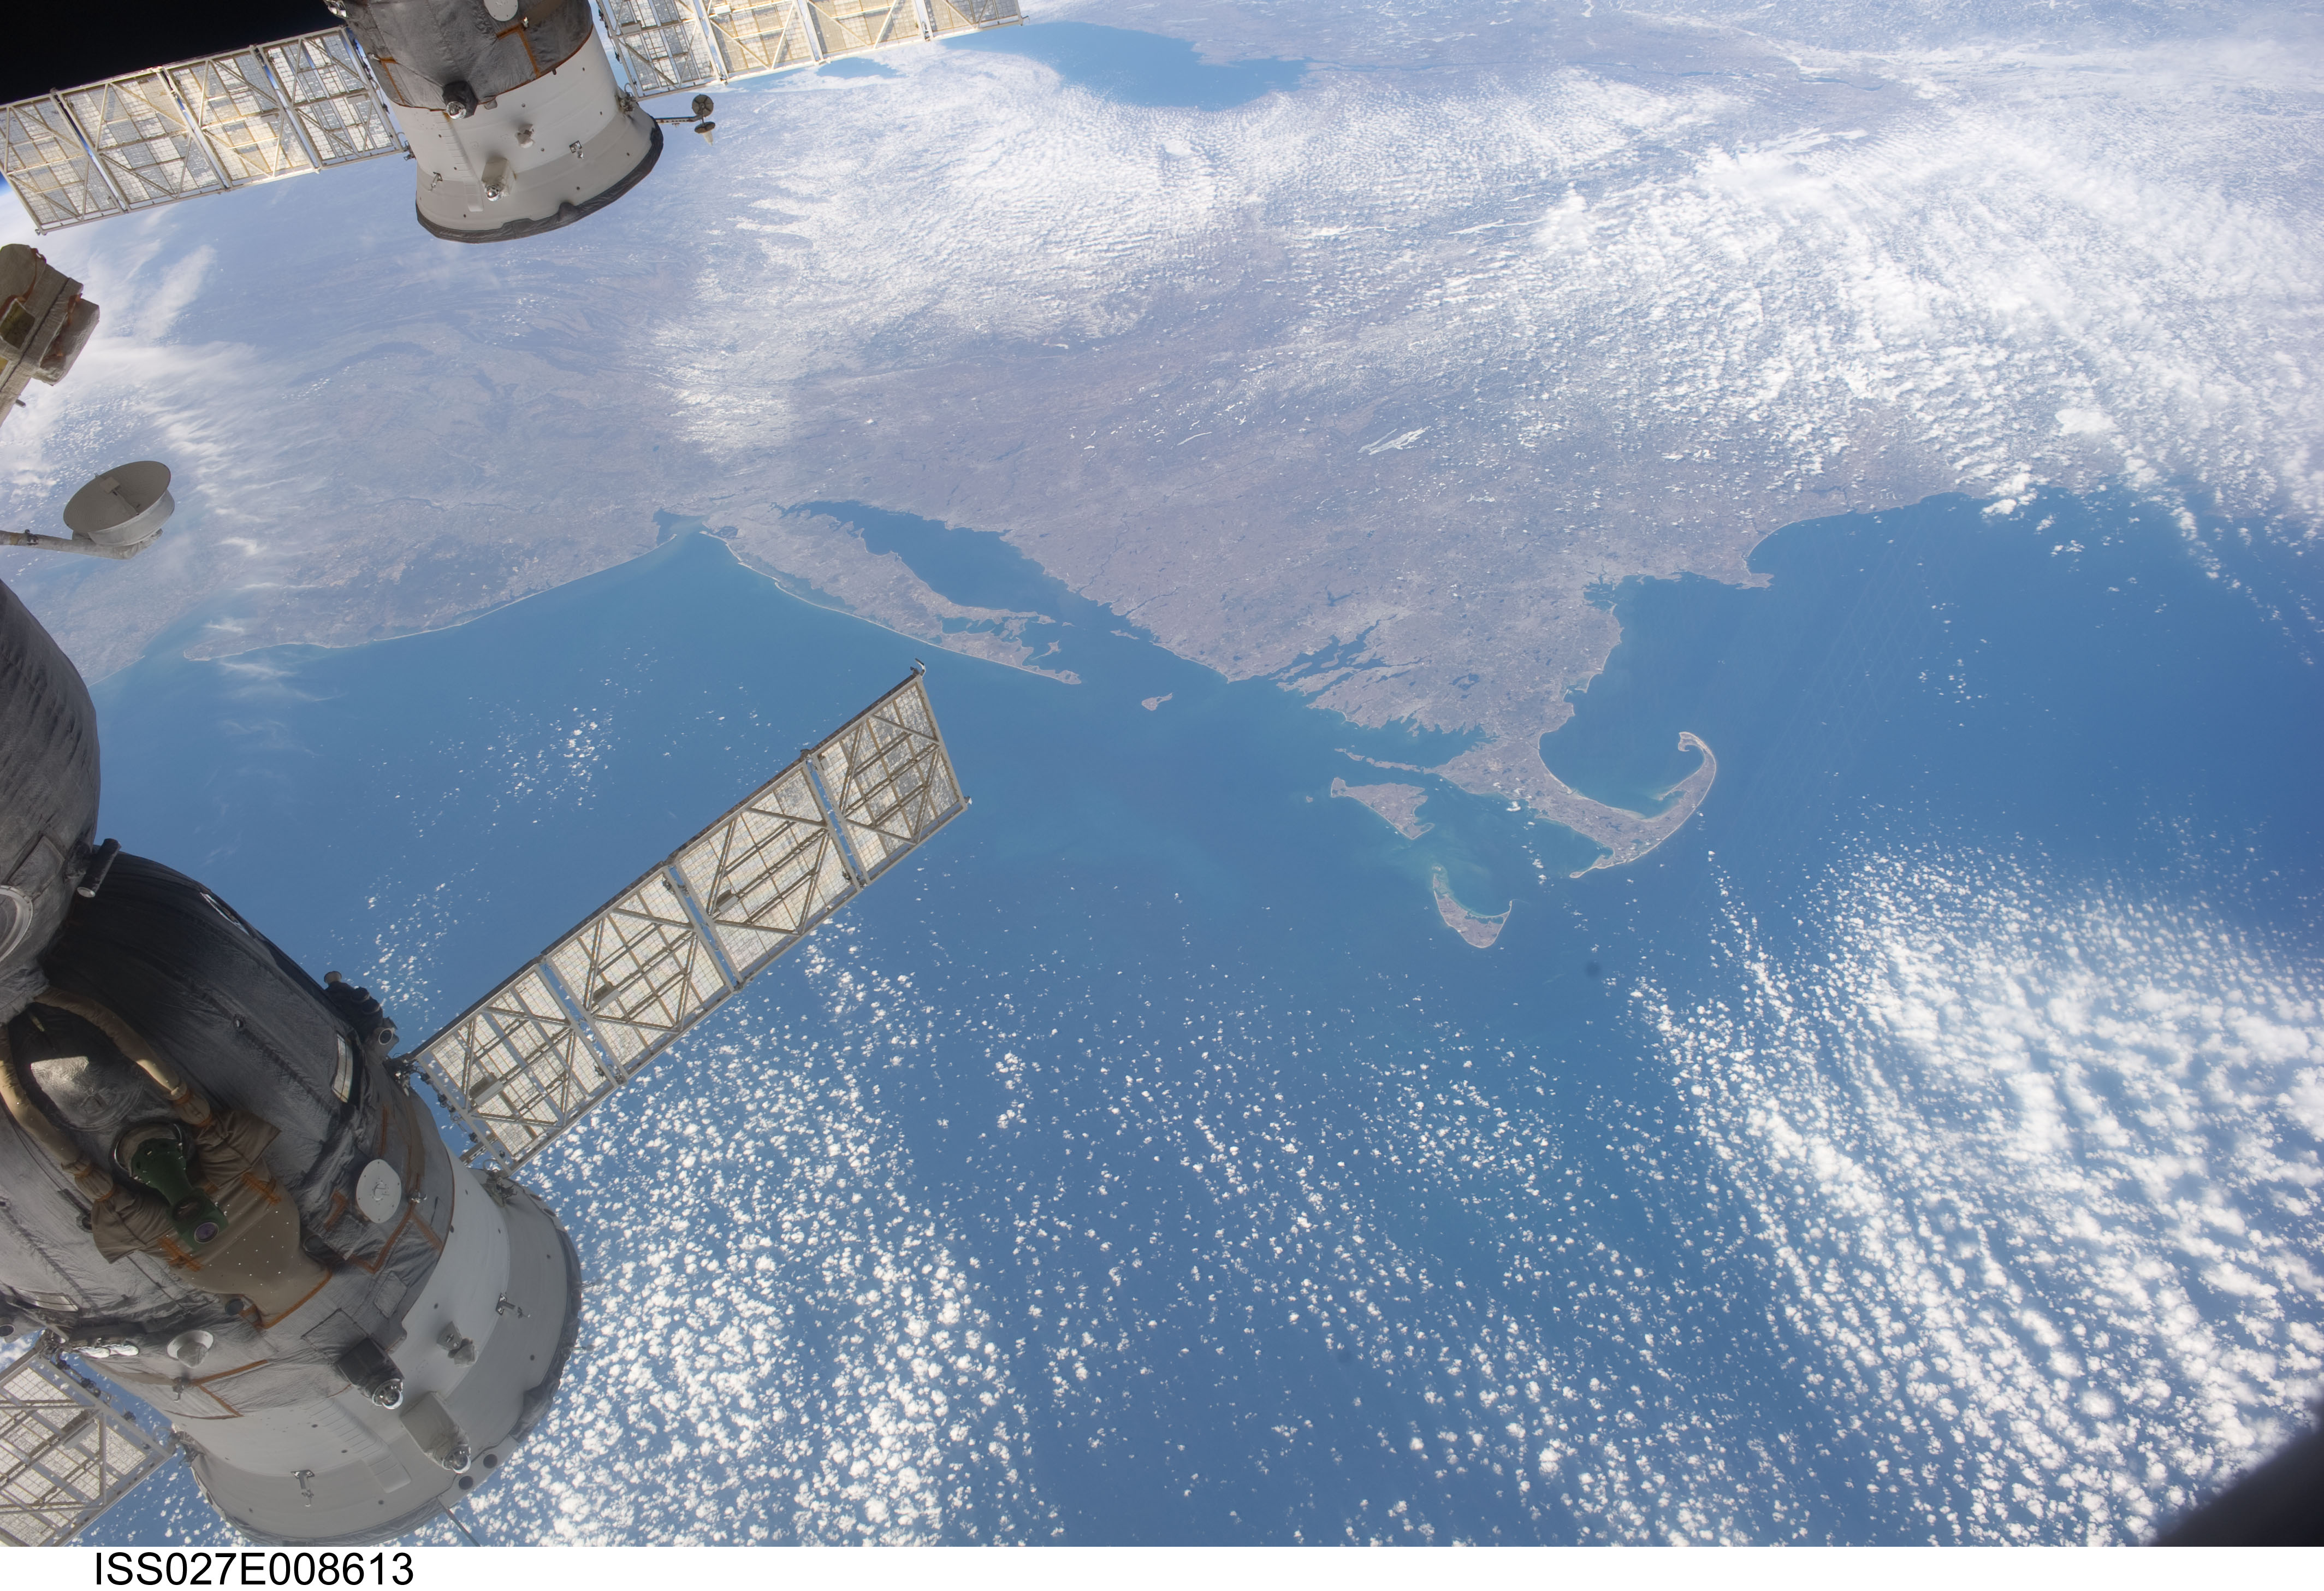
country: USA-MASSACHUSETTS
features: BOSTON, PROVIDENCE, CAPE COD, LONG ISLAND
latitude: 41.0
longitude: -70.5
